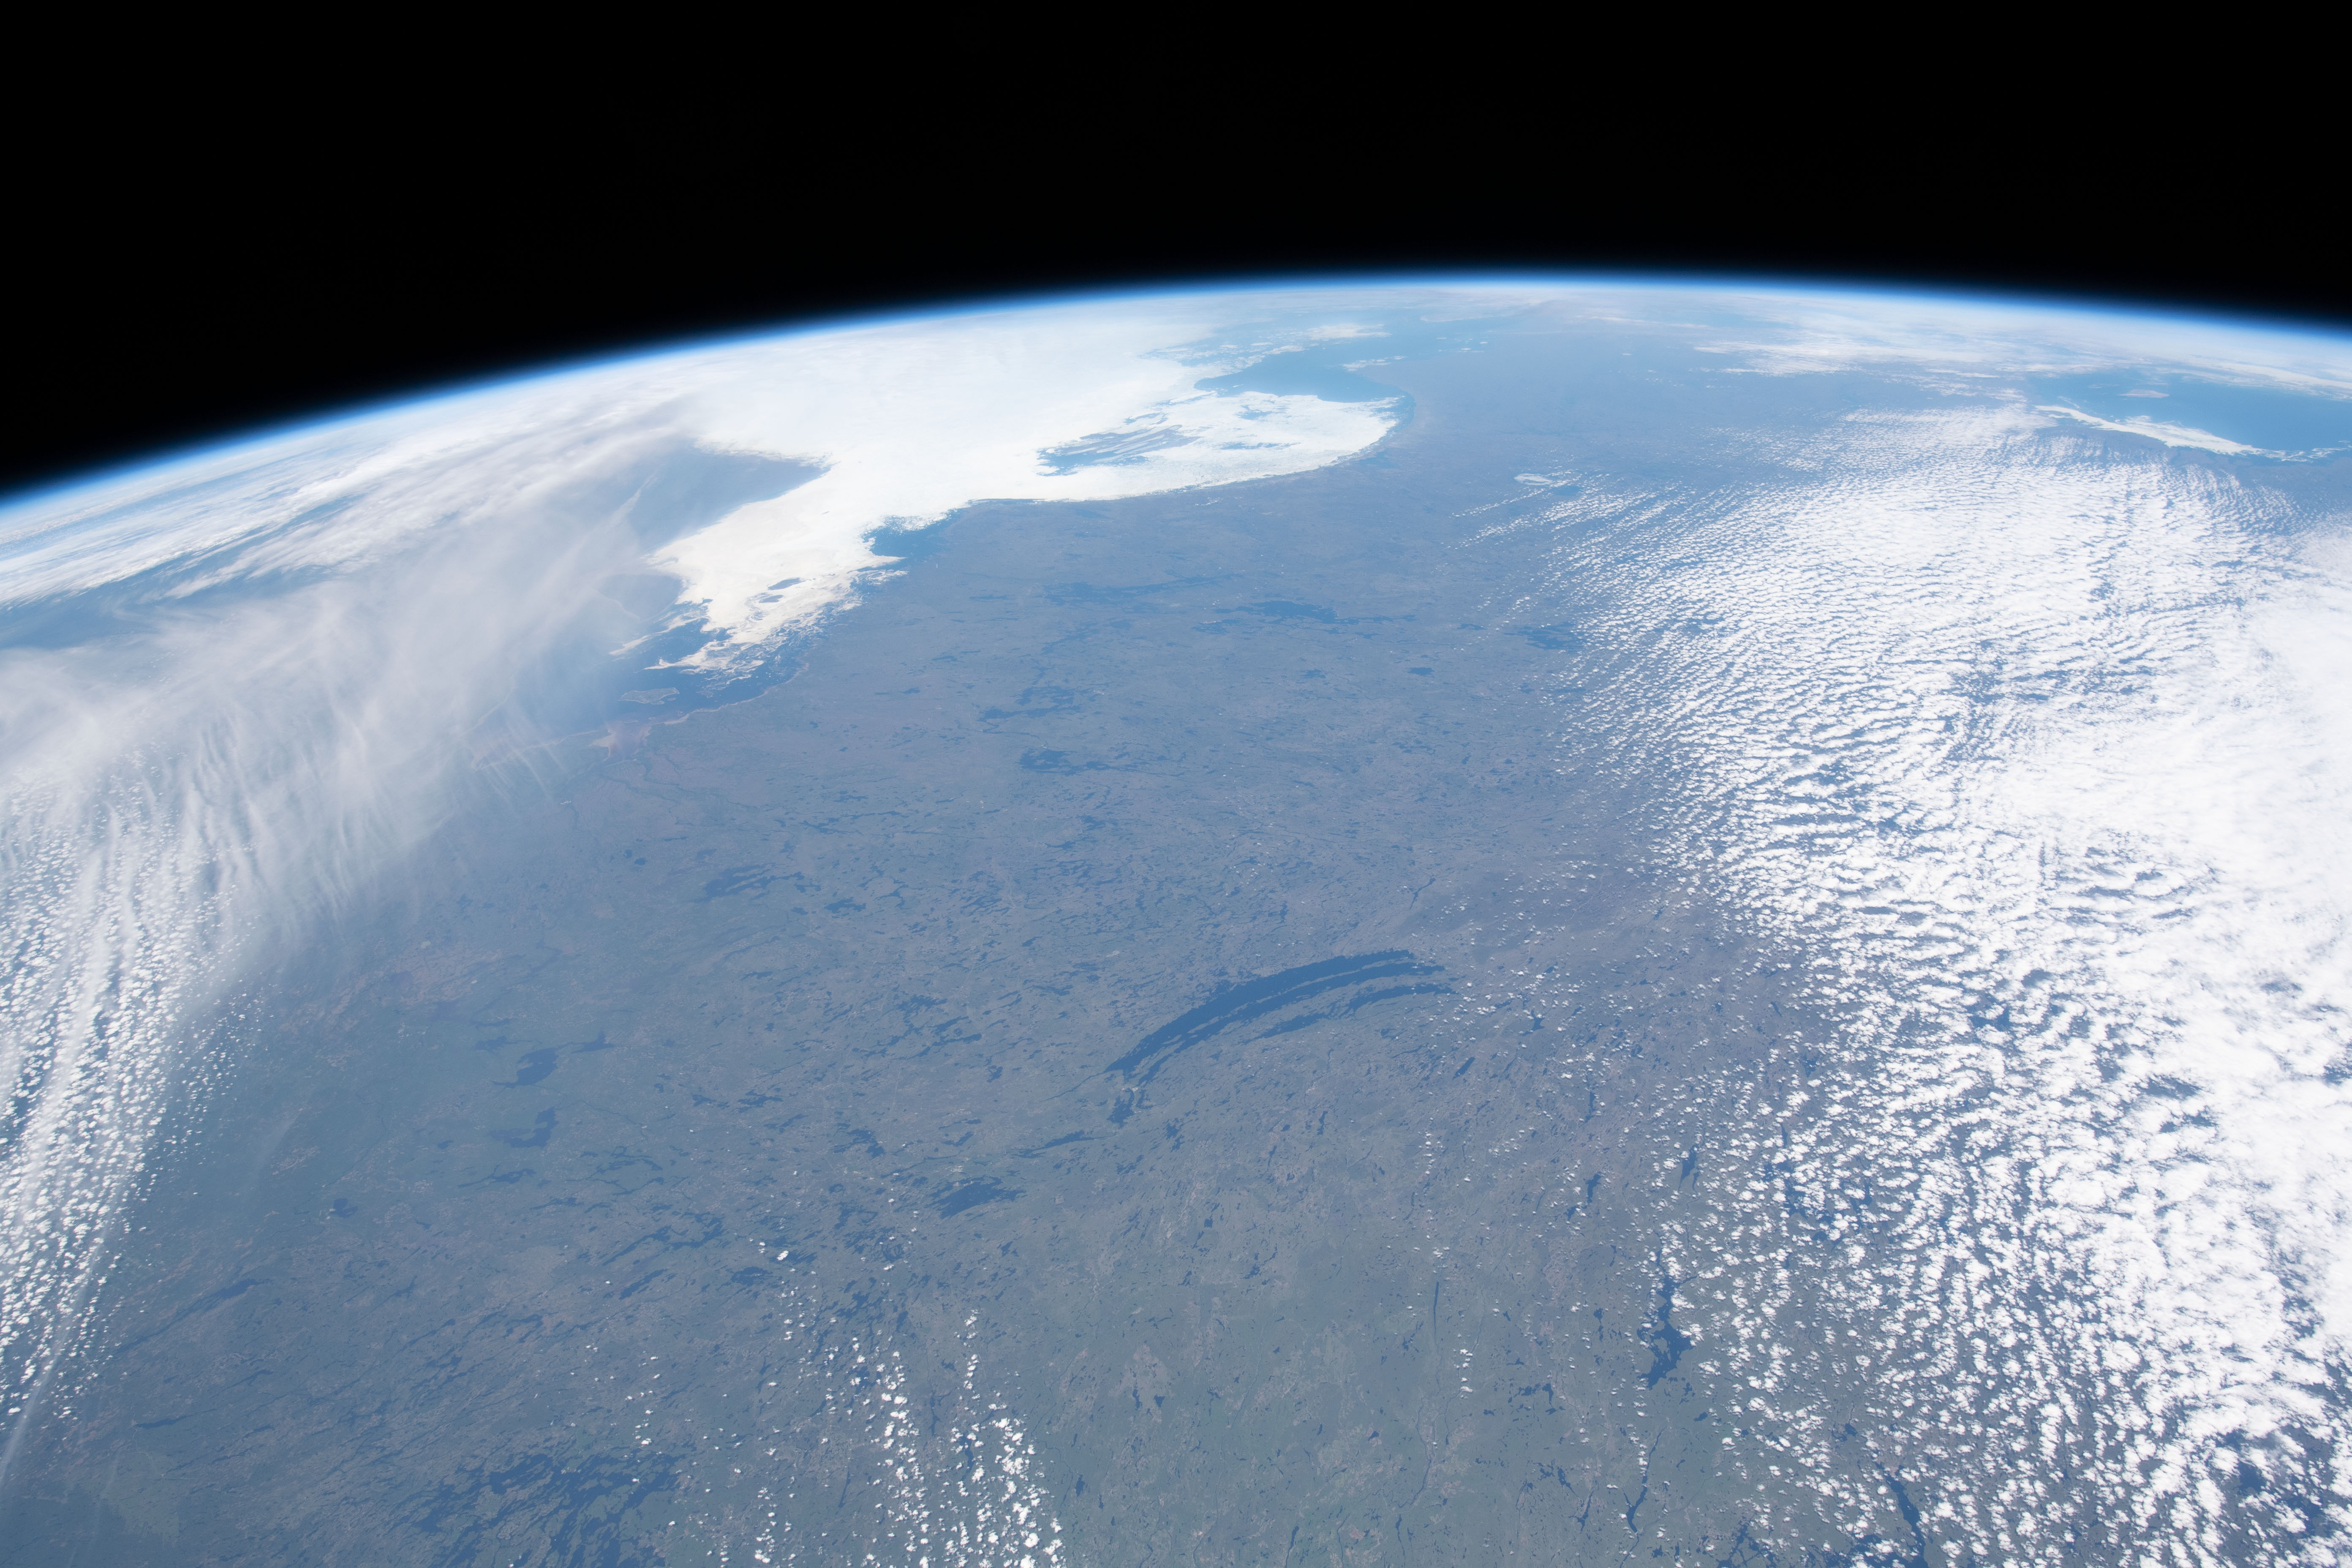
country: CANADA-Q
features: LAKE MISTISSINI, MISTISSINI, LAKE ALBANEL, FORT RUPERT, JAMES BAY, HUDSON BAY
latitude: 51.5
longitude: -75.0
